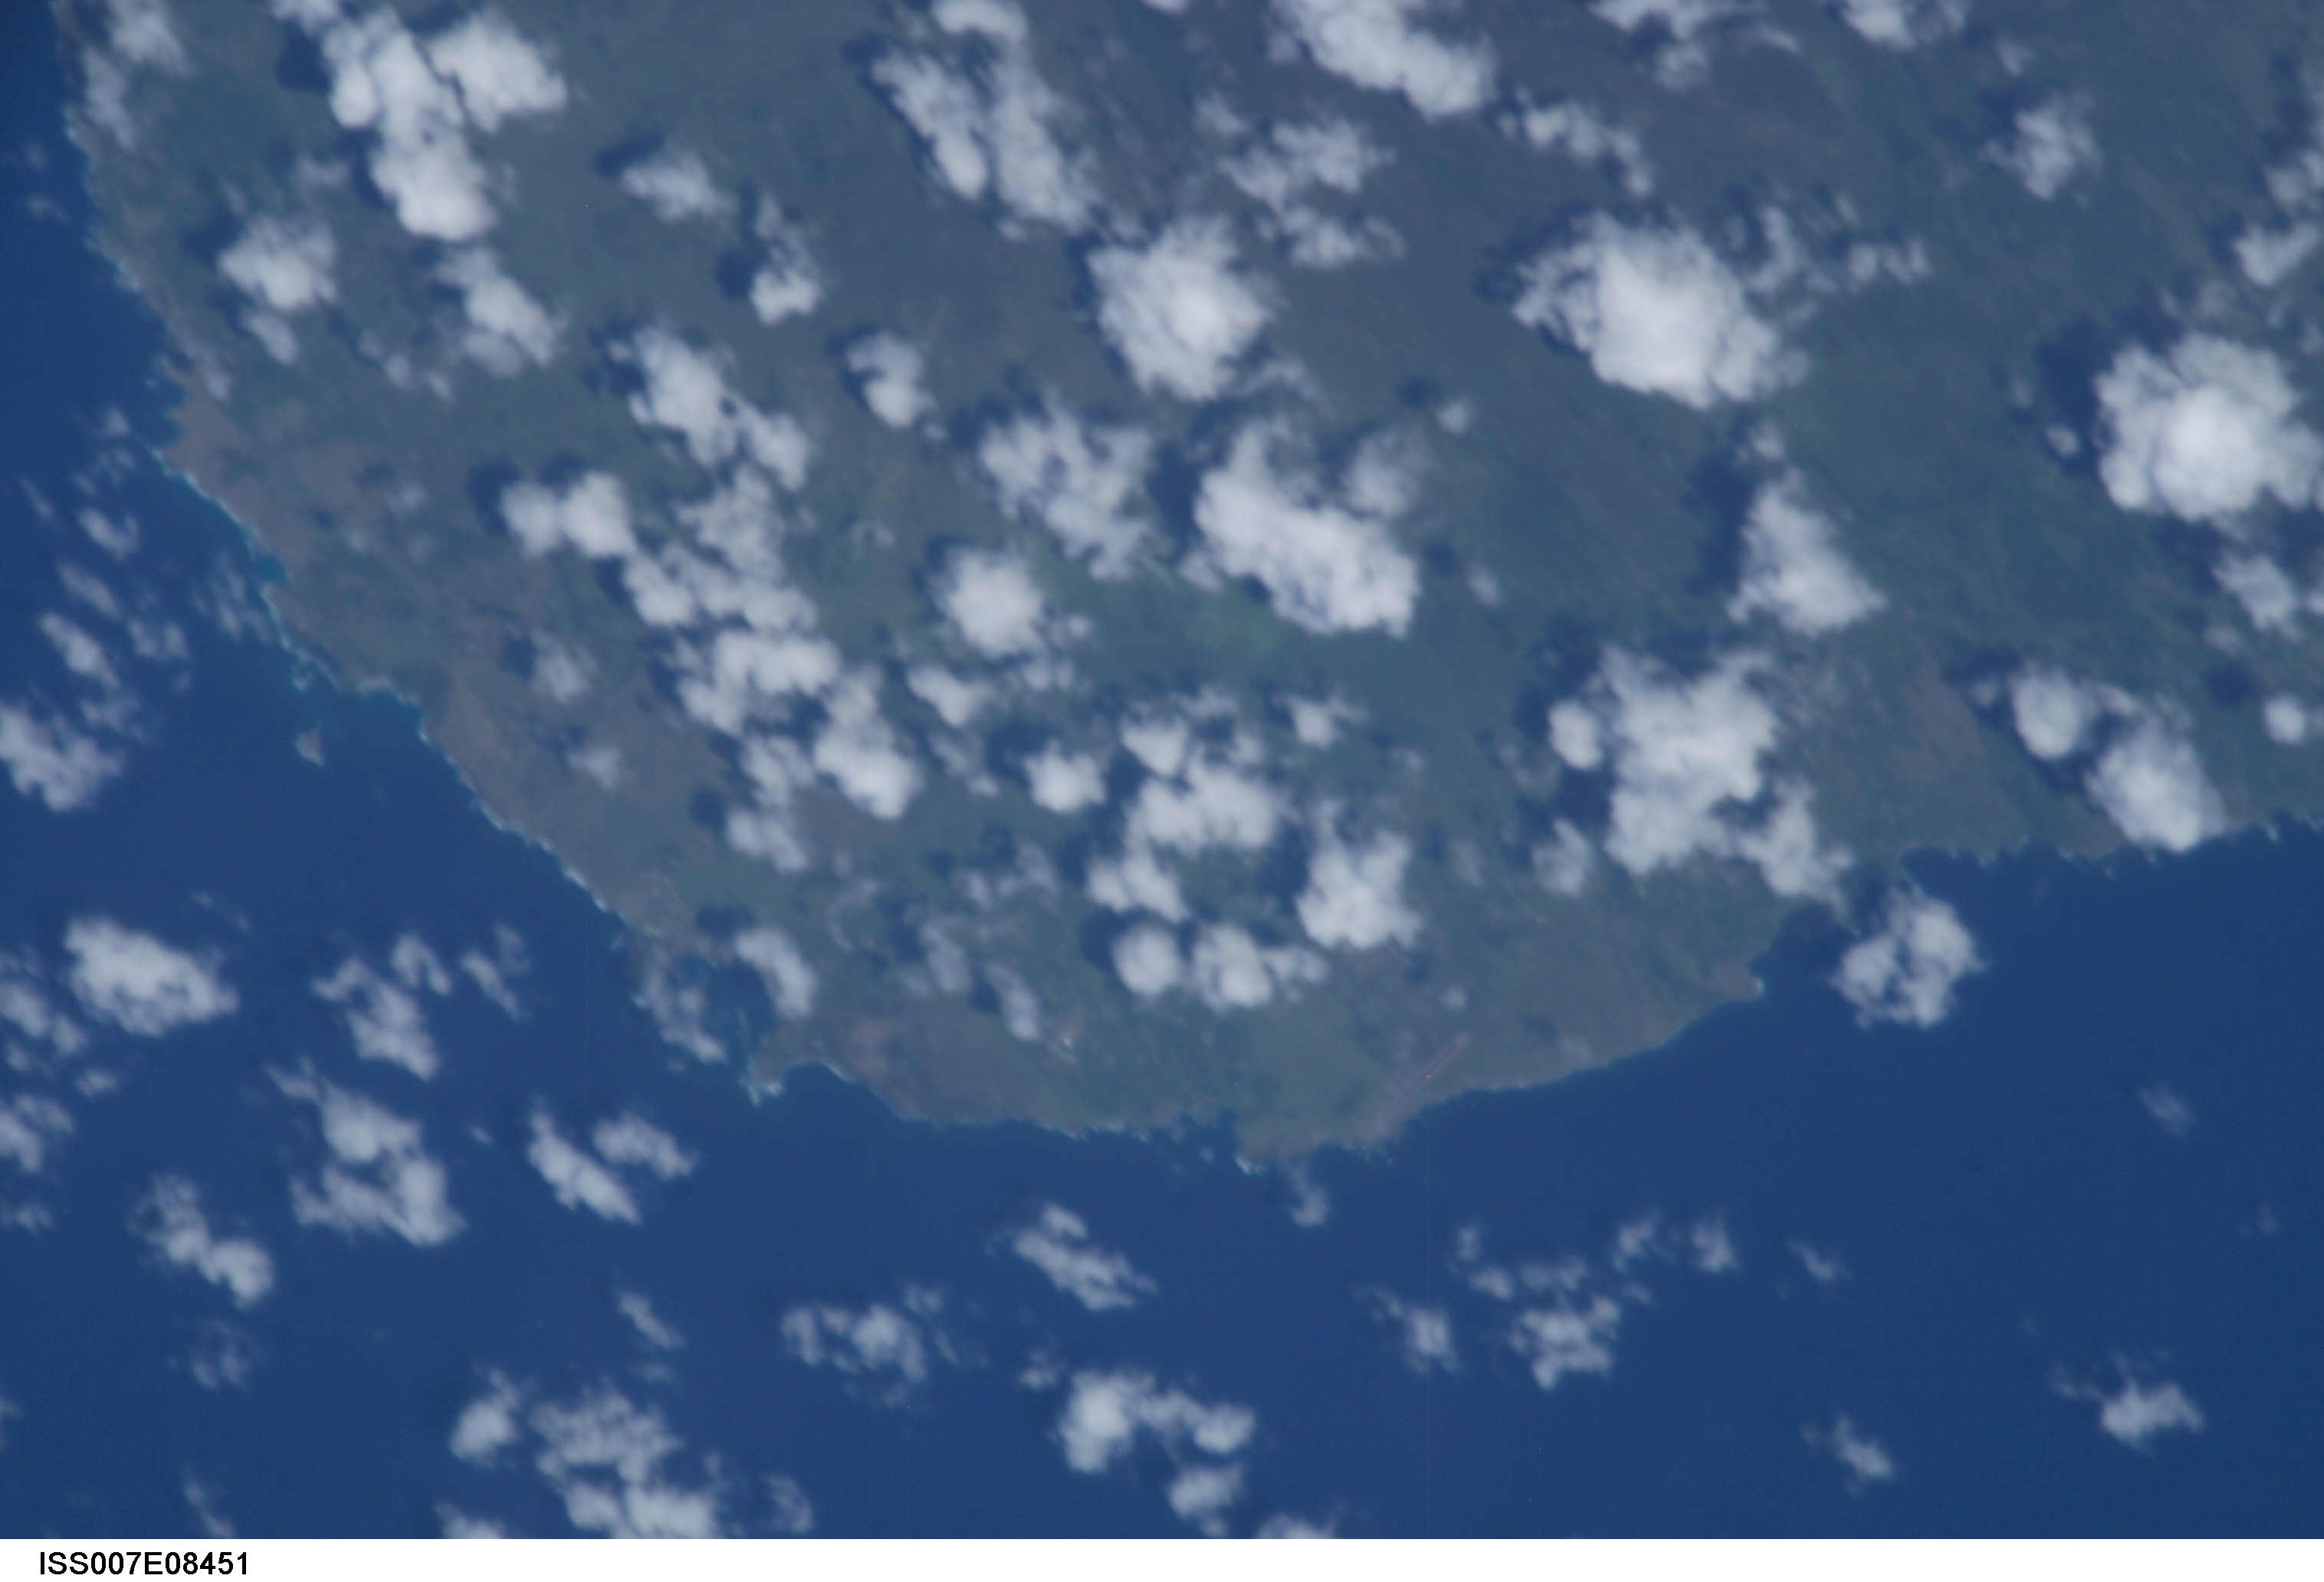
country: USA-HAWAII
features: MAUI, KAUIKI HEAD, FOREST
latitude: 20.5
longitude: -156.0
